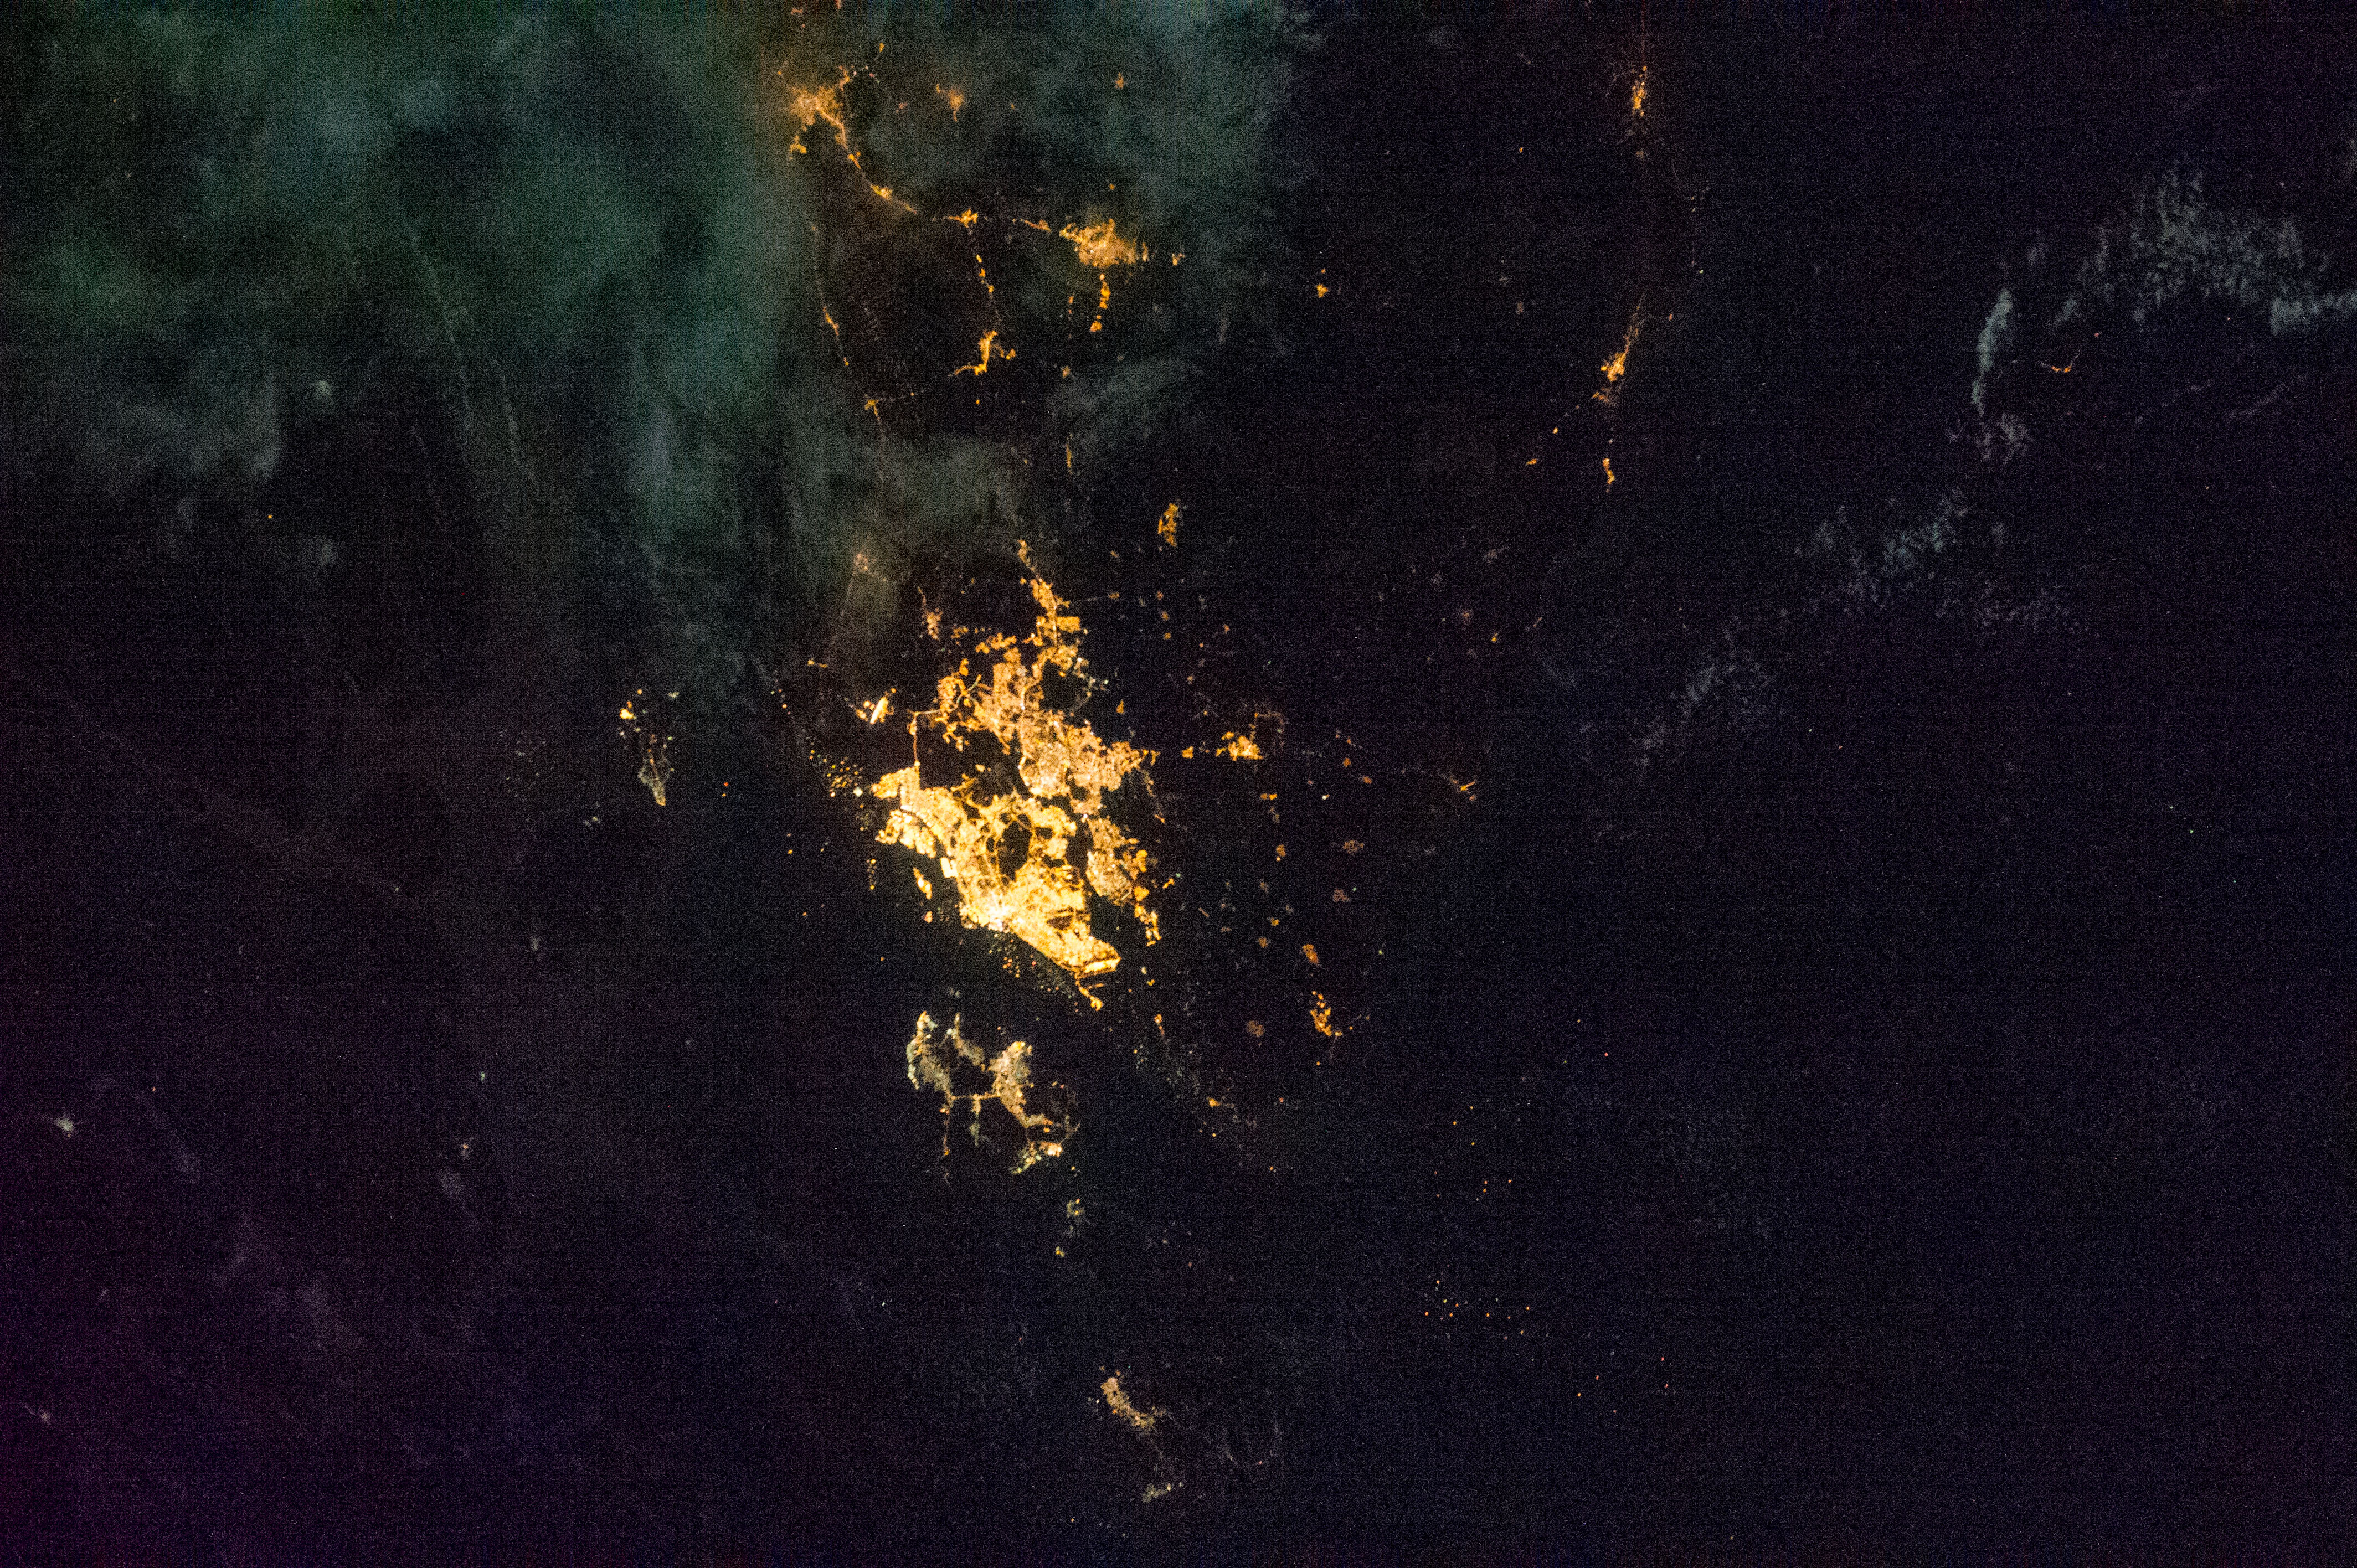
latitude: 1.3
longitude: 103.8
